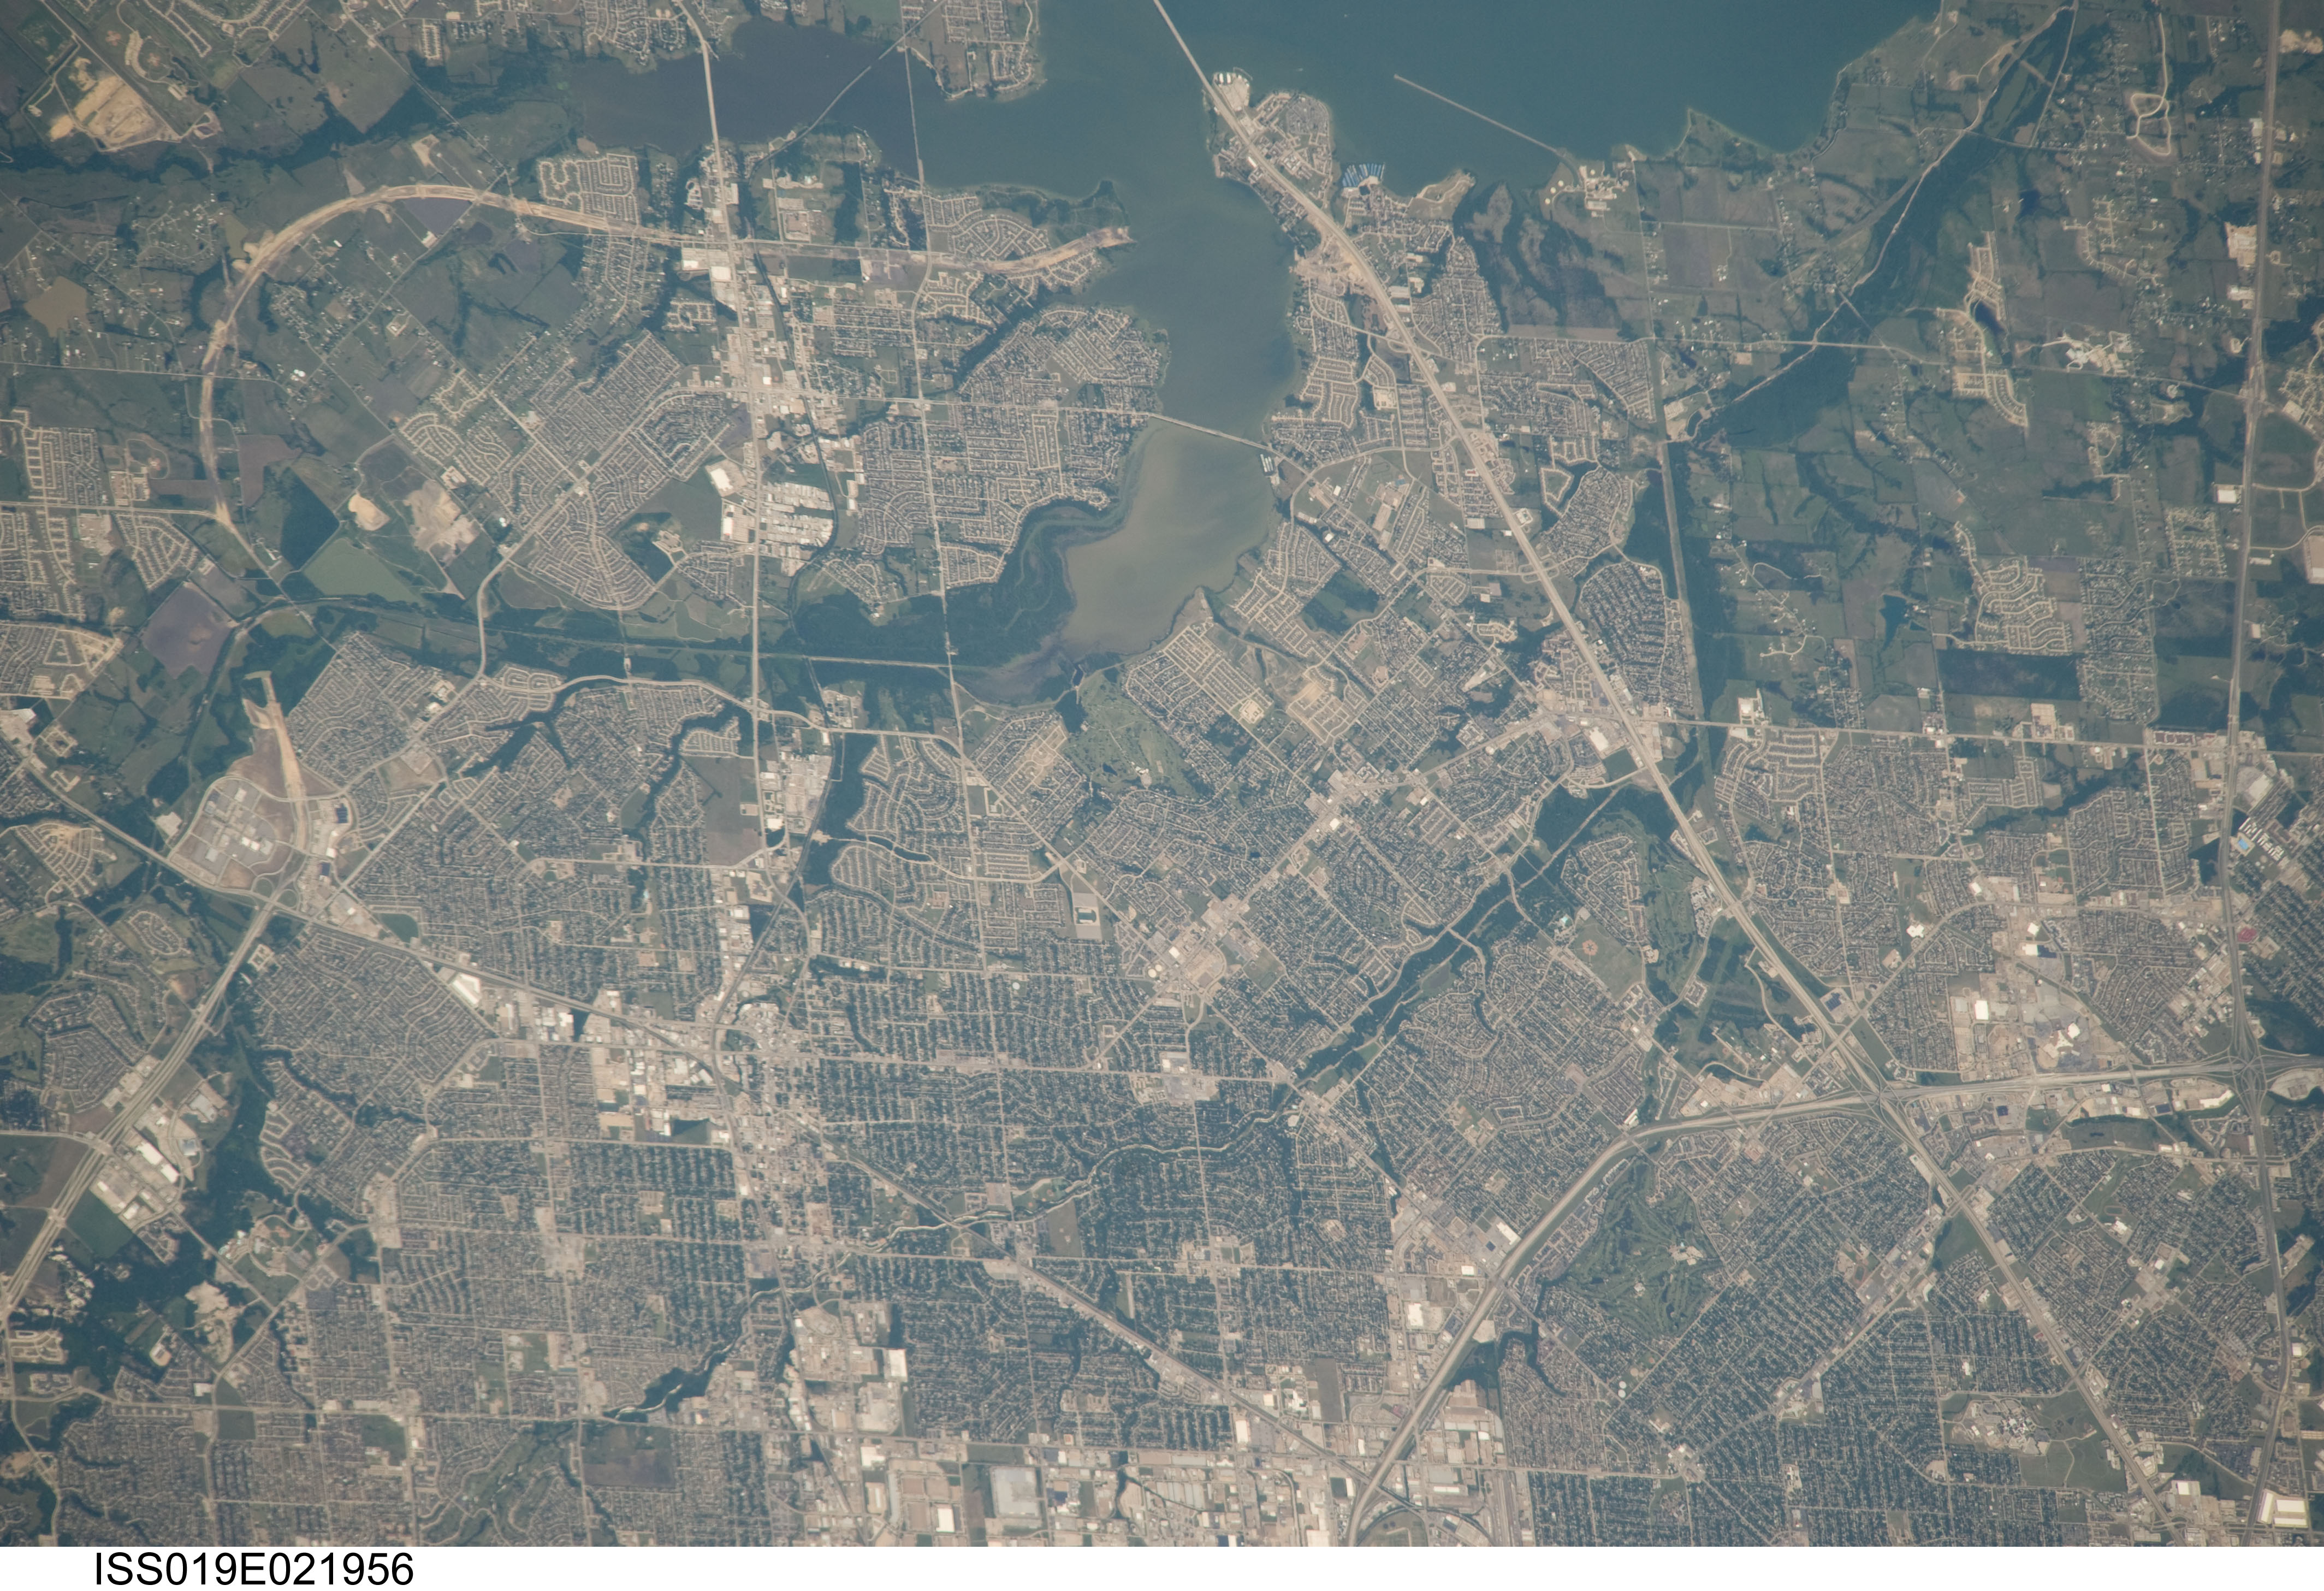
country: USA-TEXAS
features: GARLAND, CENTERVILLE, ROSE HILL
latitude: 32.9
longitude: -96.6
